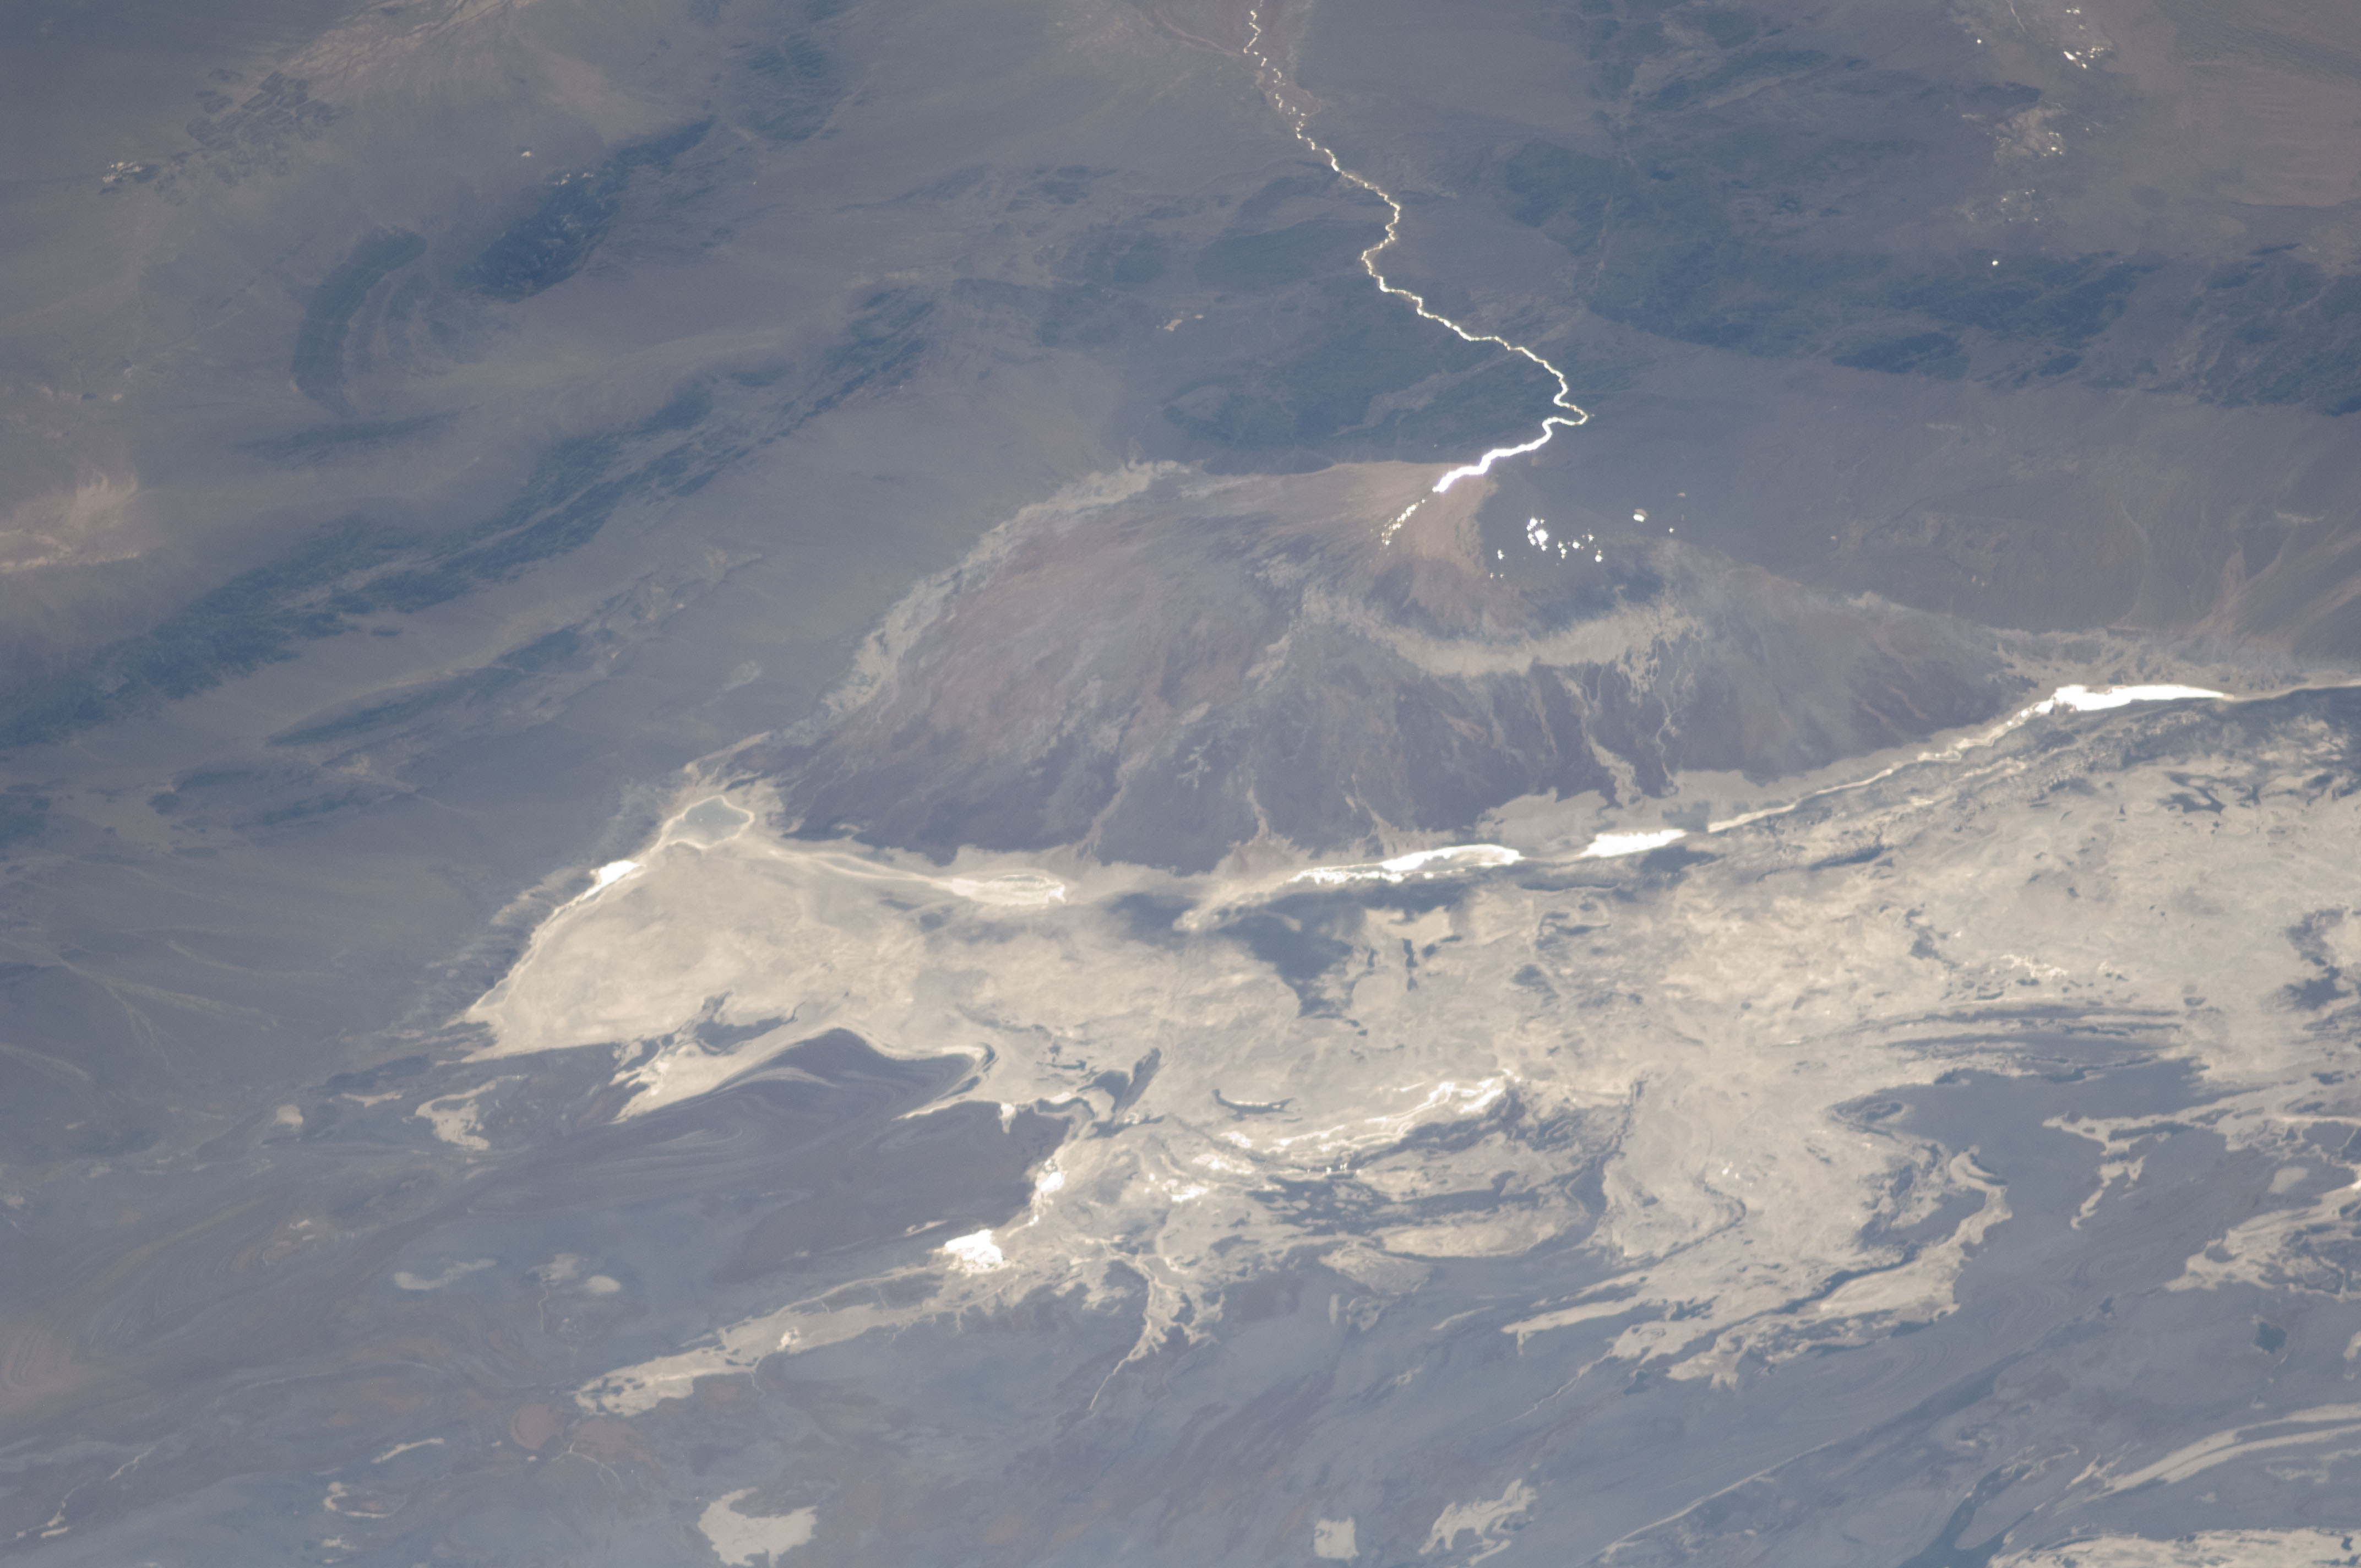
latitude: 35.4
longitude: 56.1
